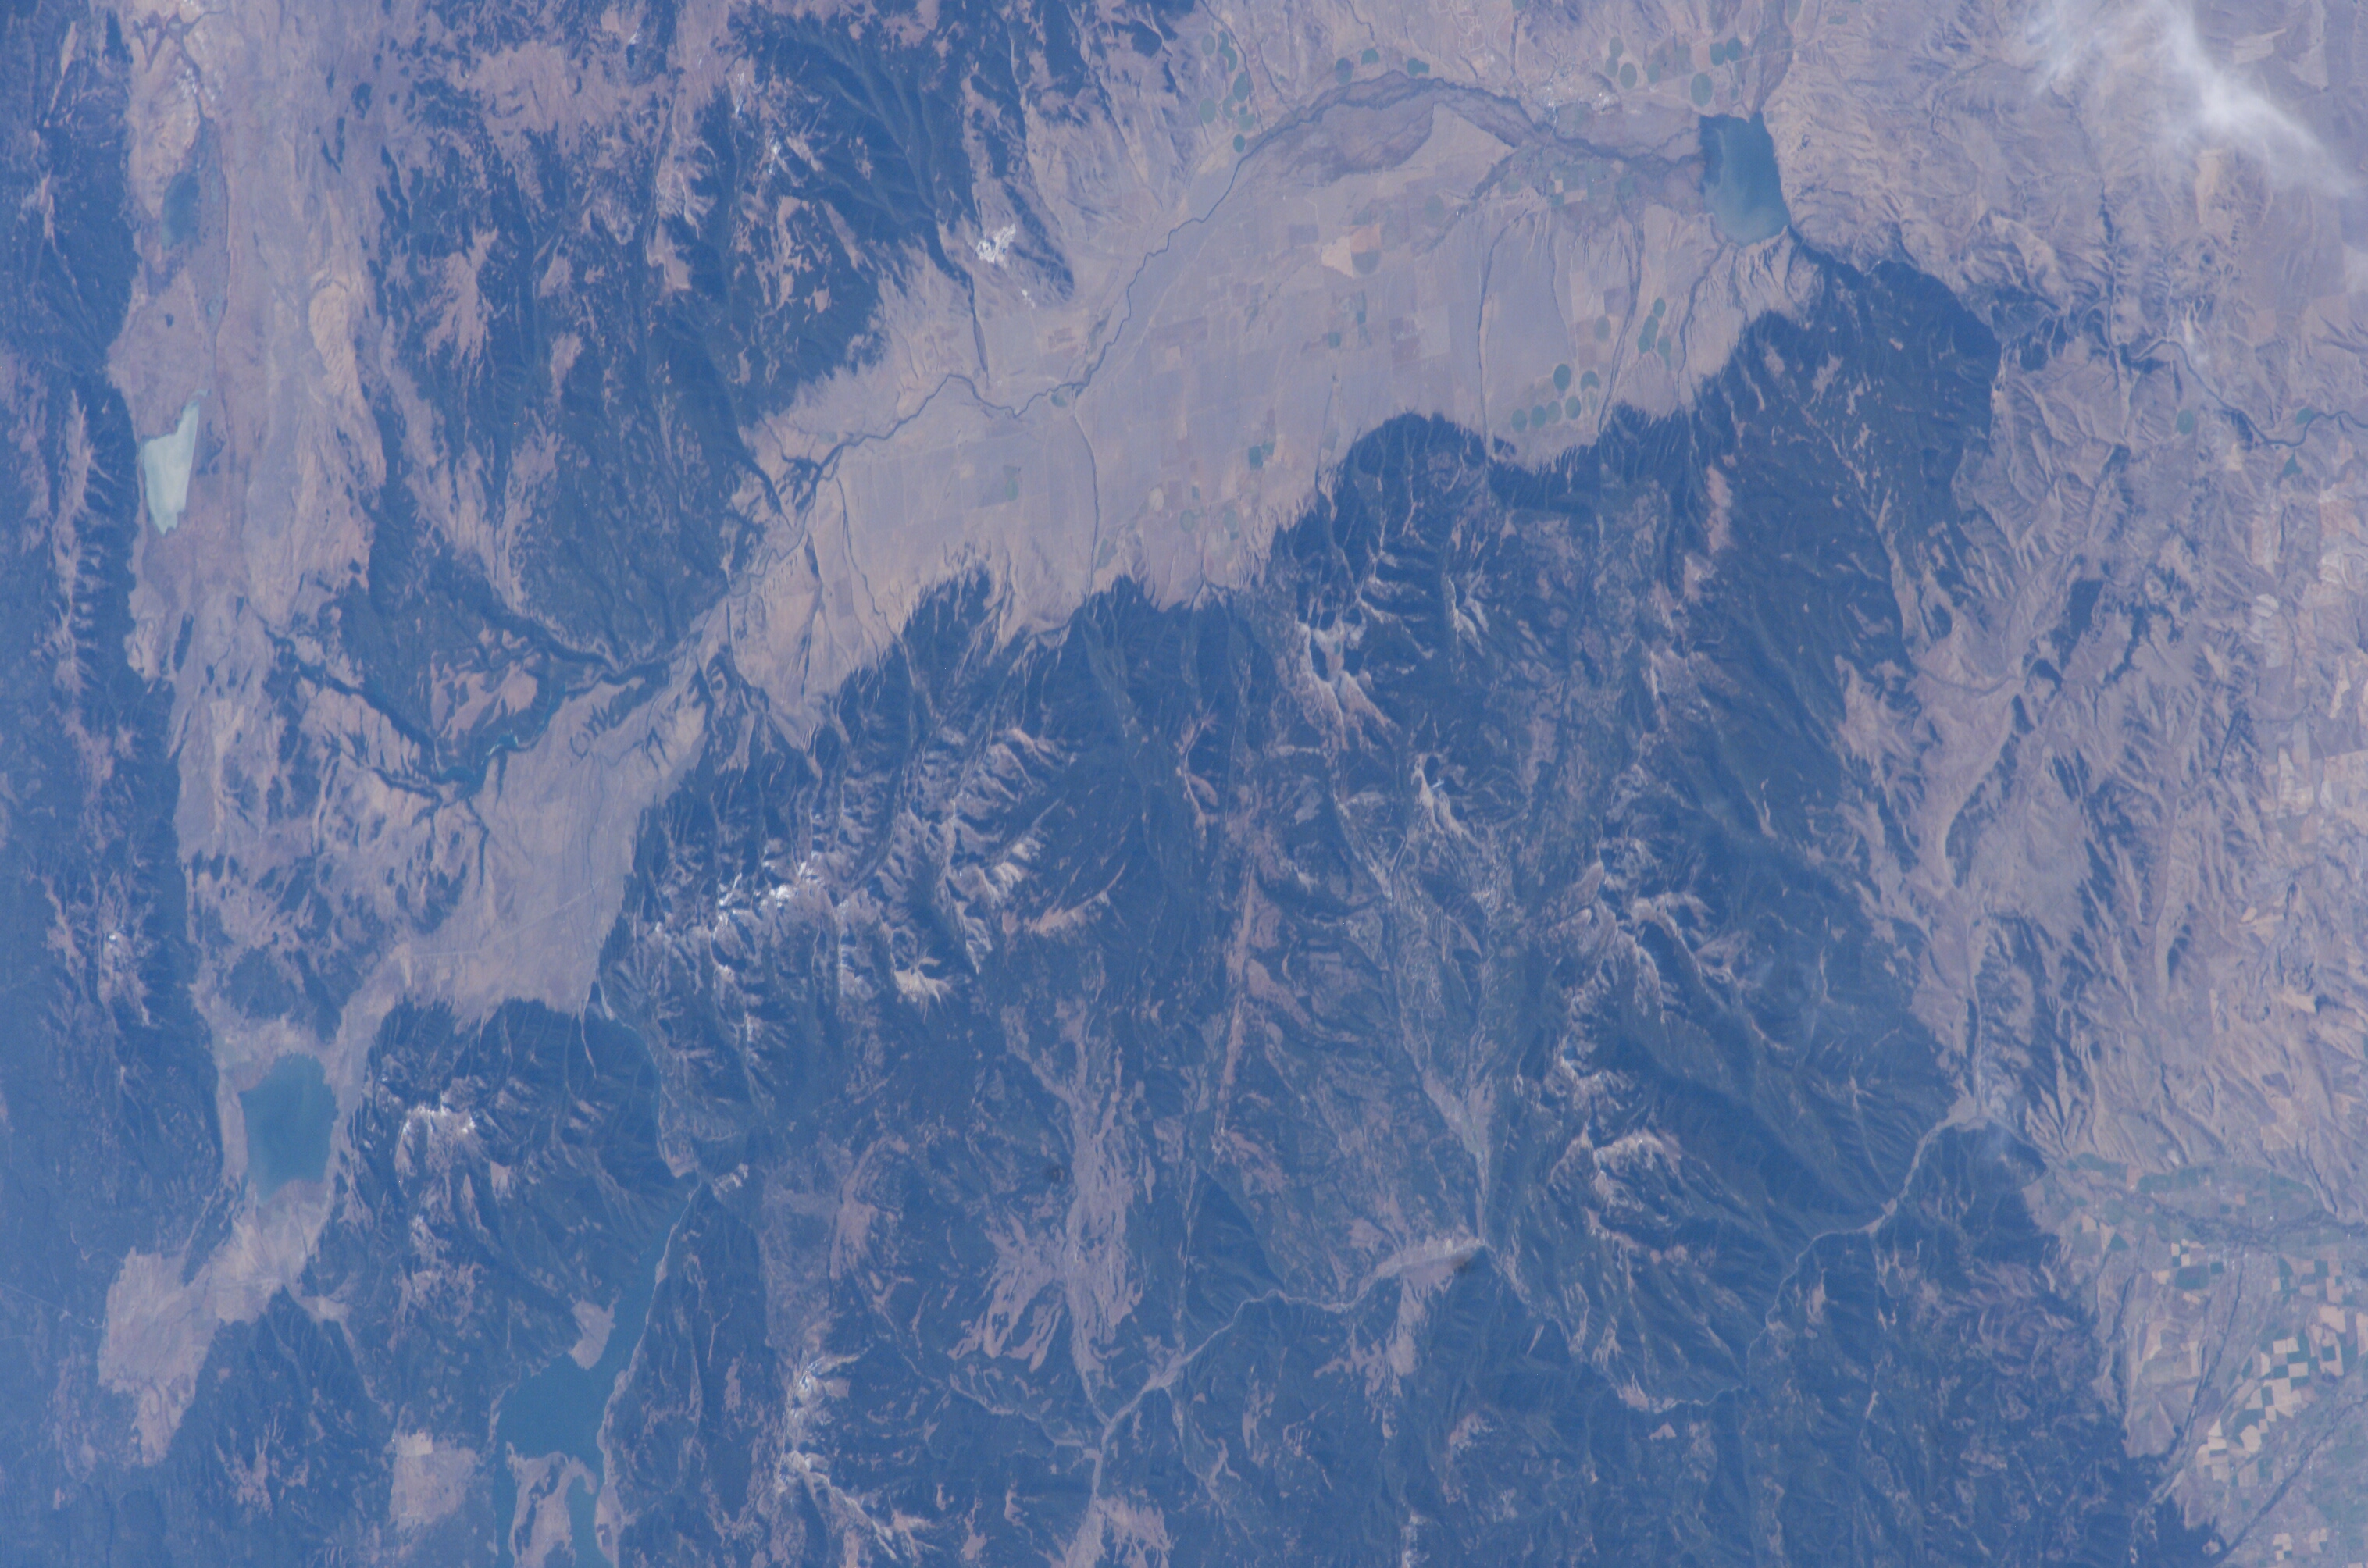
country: USA-MONTANA
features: MADISON RIVER AND RANGE
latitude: 45.0
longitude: -111.5
